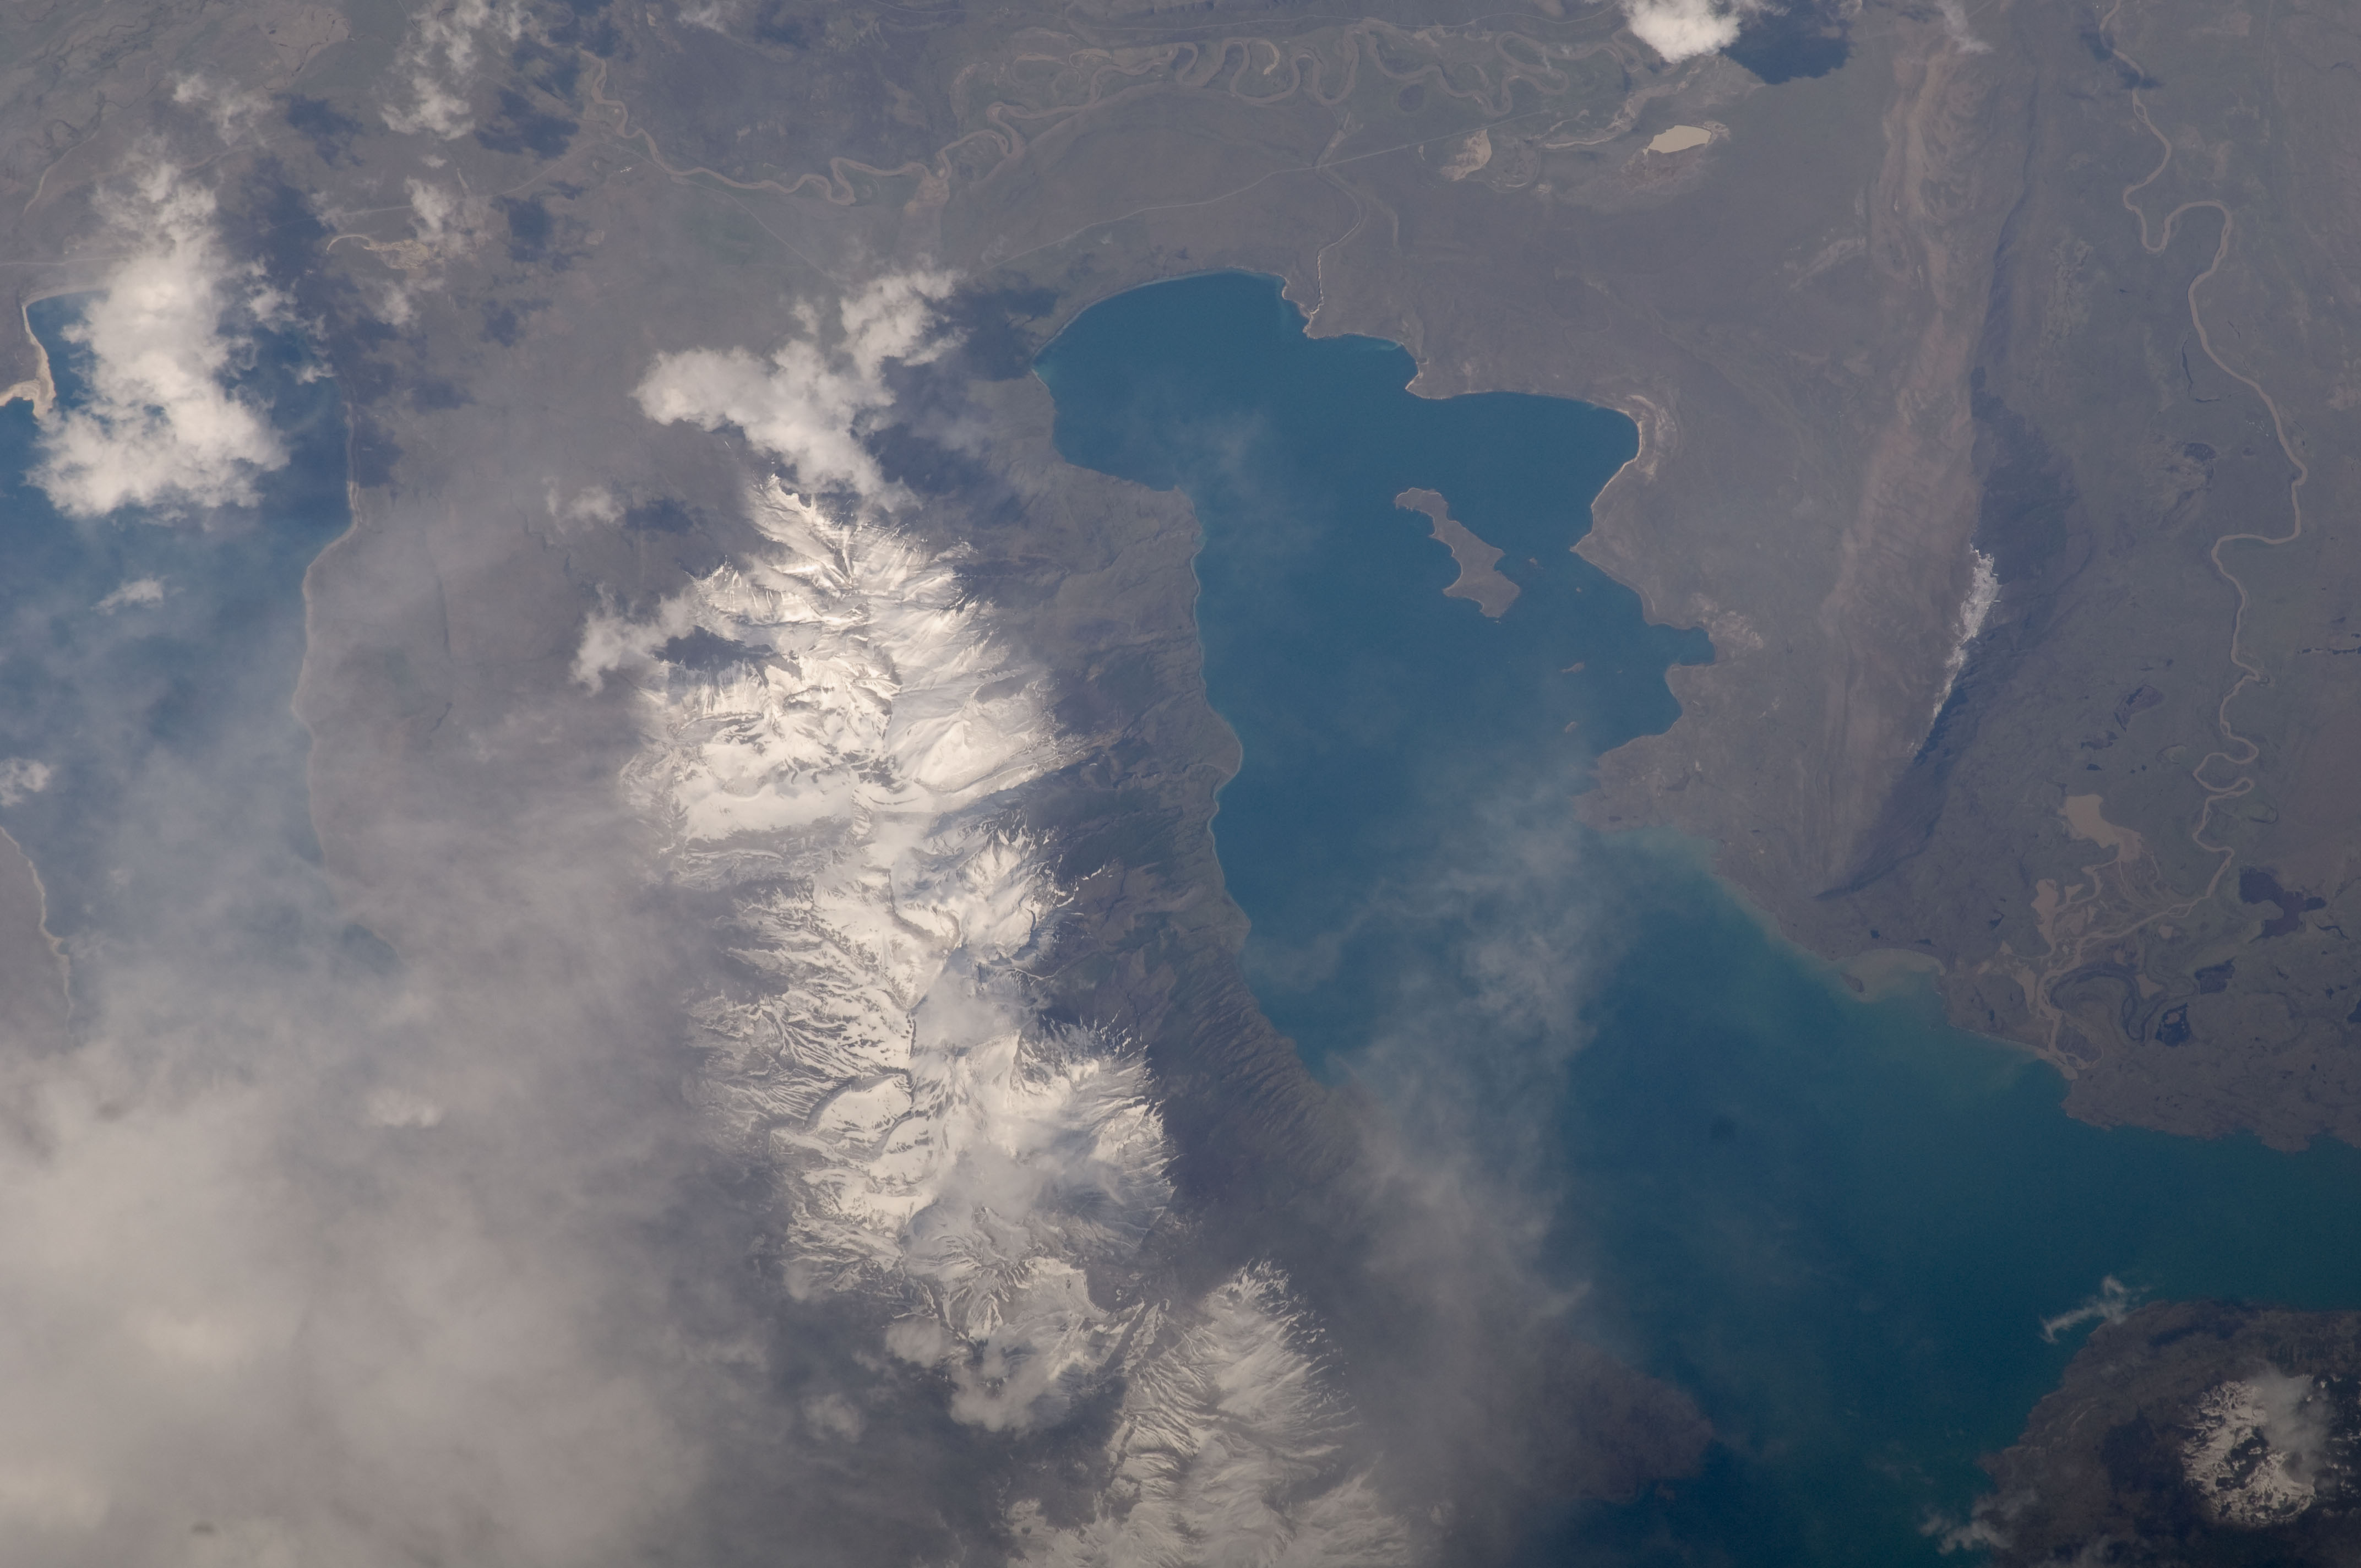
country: CHILE
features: LAGO DEL TORO, LAGO SARMEINTO DE GAMBOA
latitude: -51.1
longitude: -72.6
